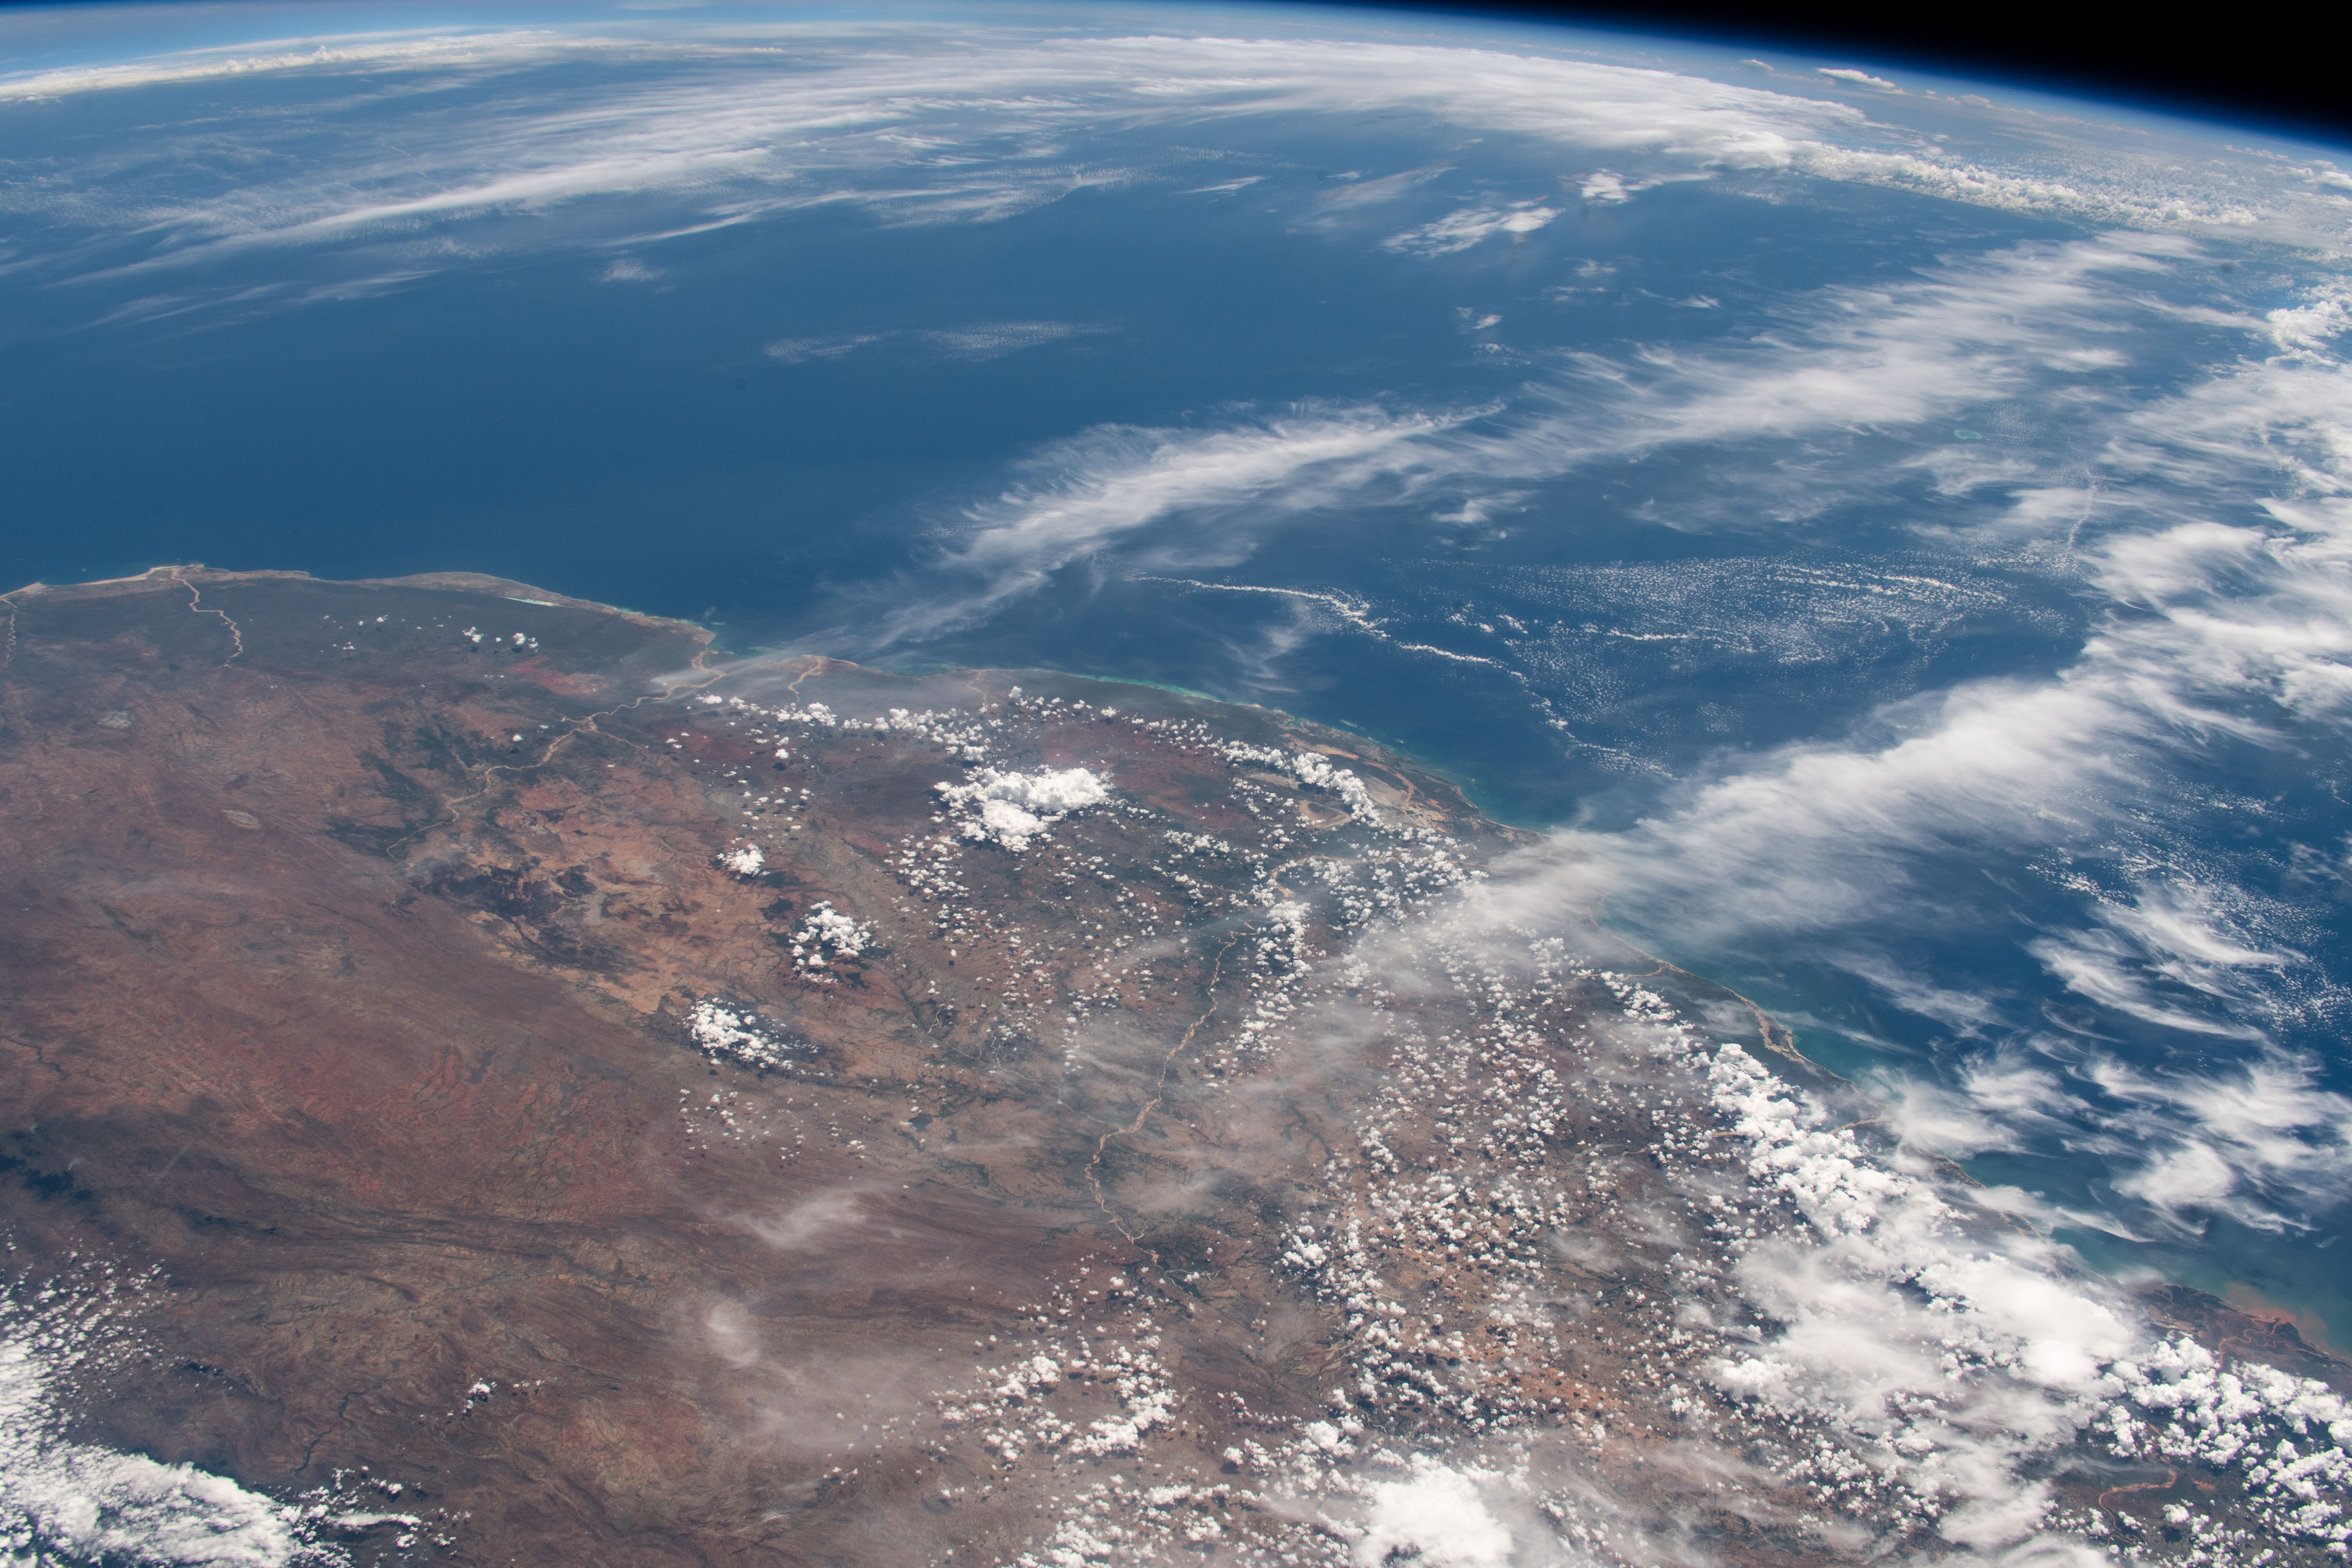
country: MADAGASCAR
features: MADAGASCAR, TOLIARA
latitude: -22.0
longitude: 43.5
